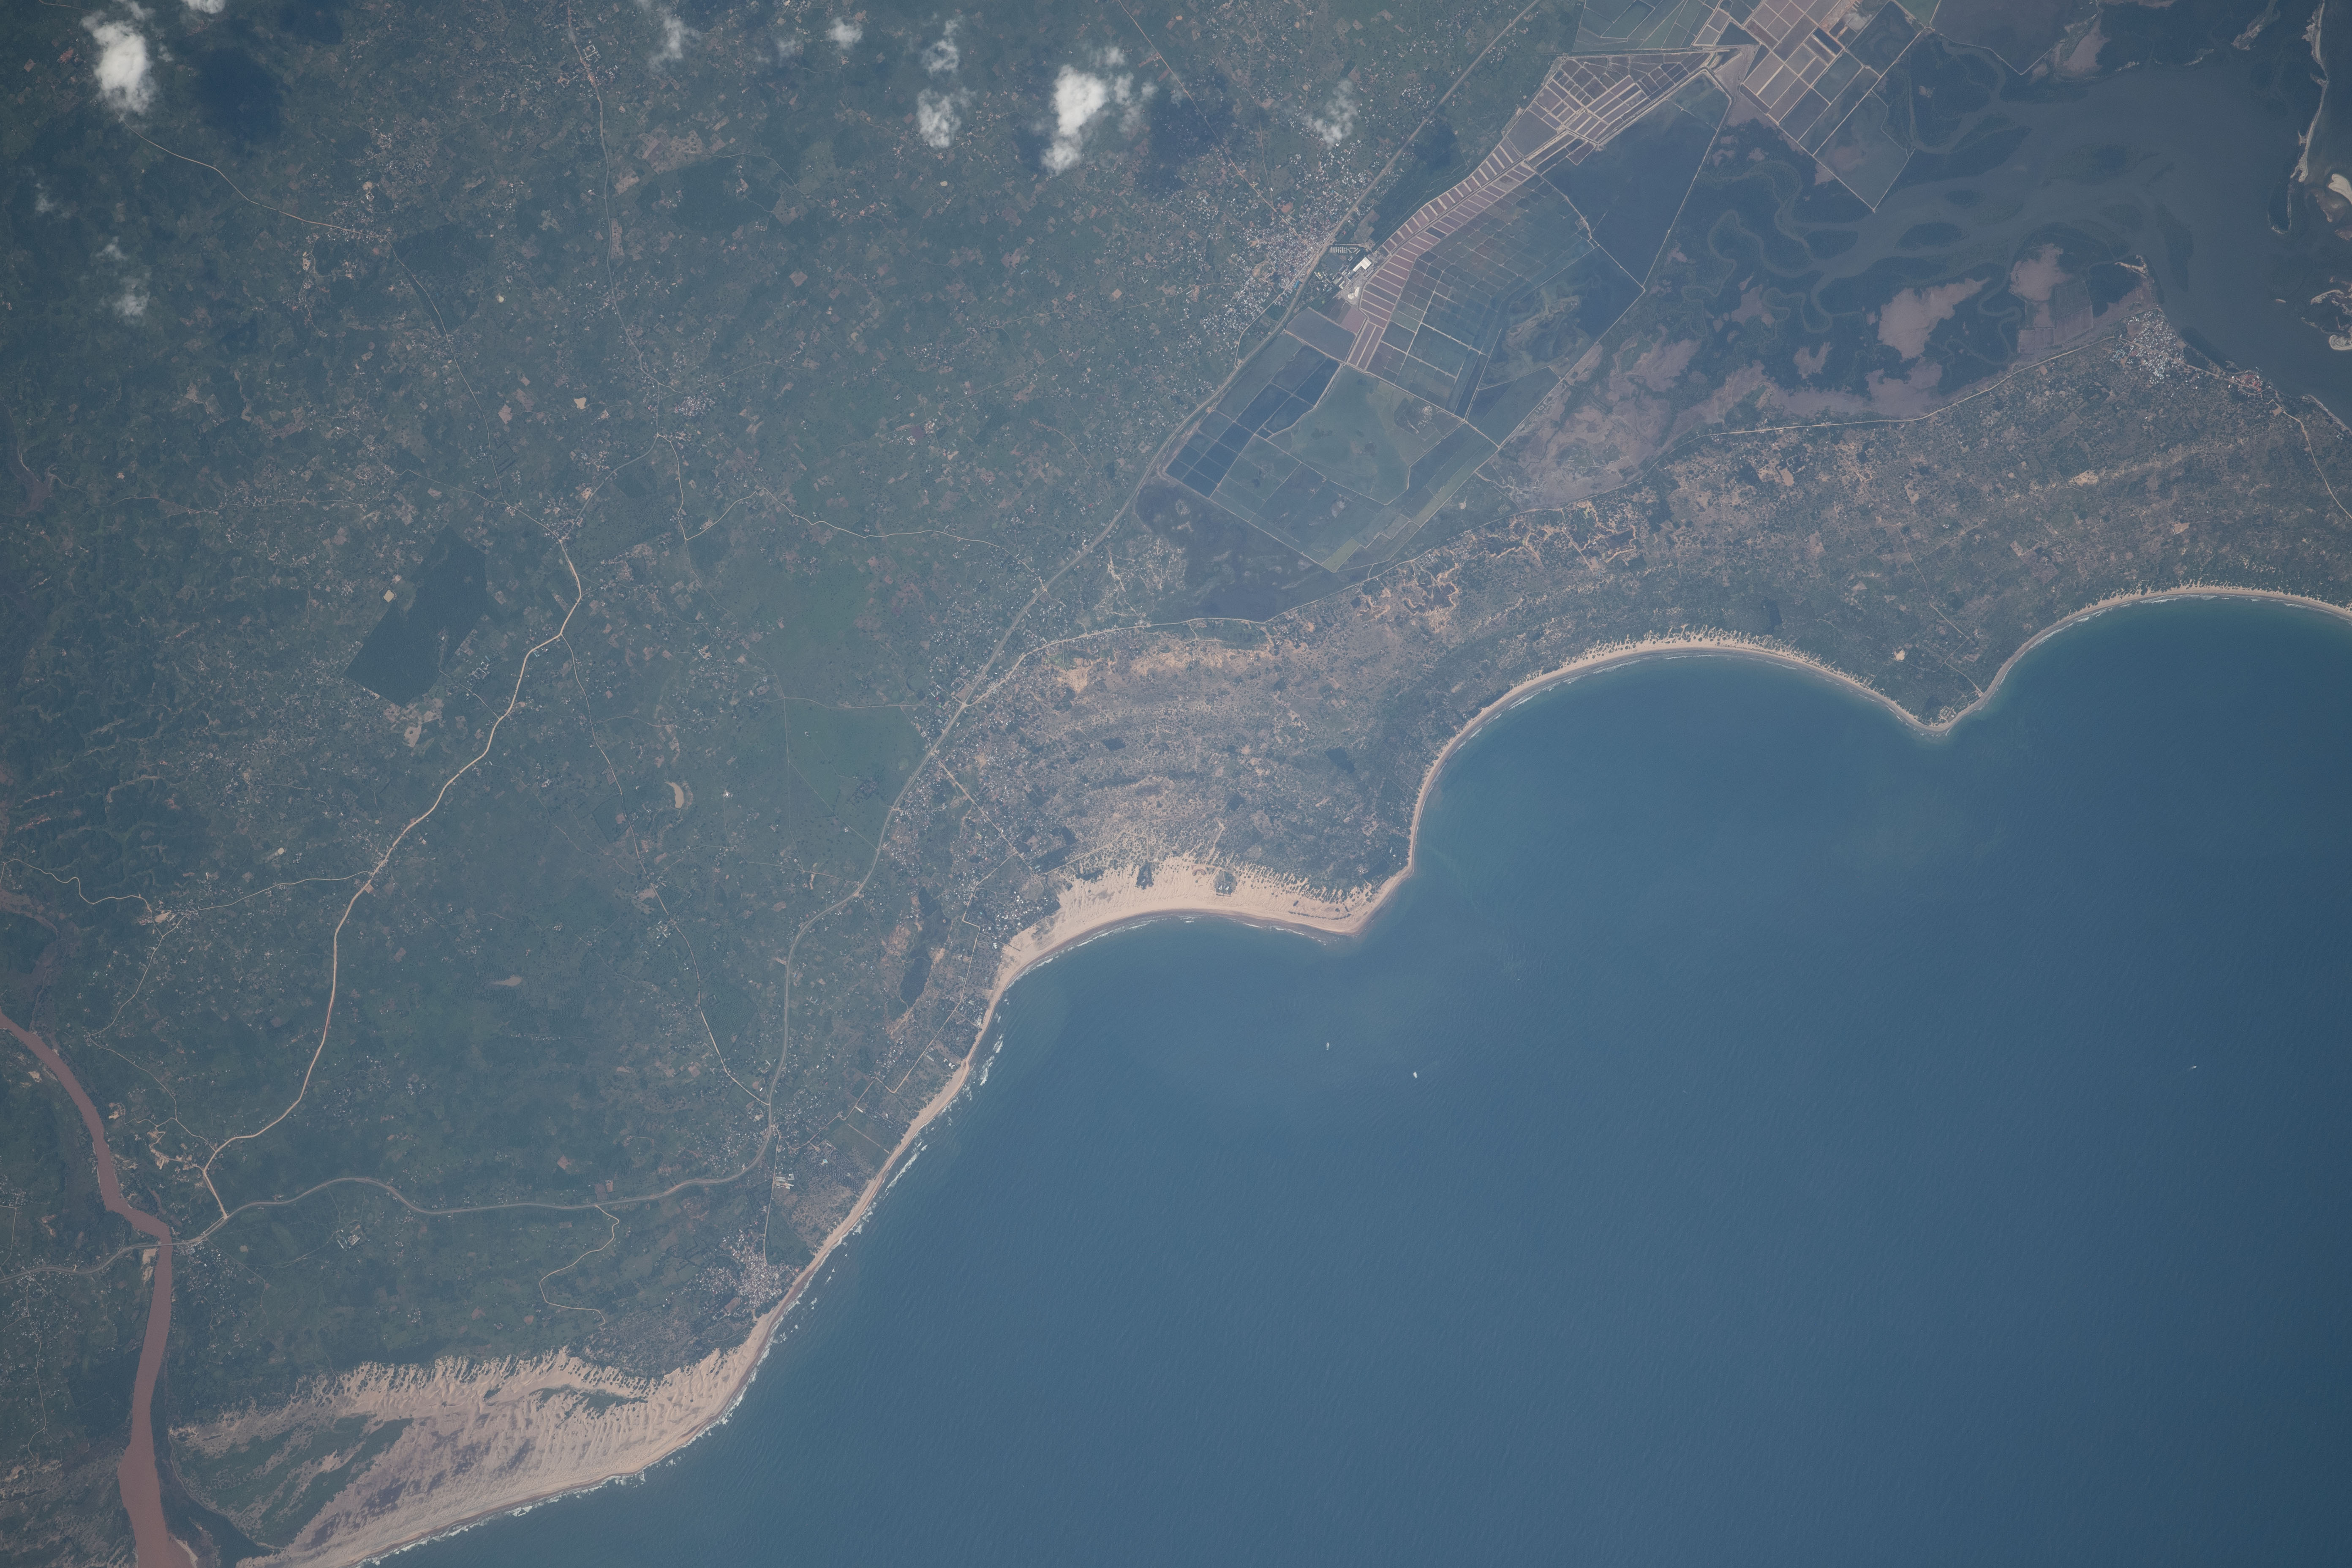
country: KENYA
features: COAST, SEDIMENT, GALANA RIVER
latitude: -3.1
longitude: 40.1
